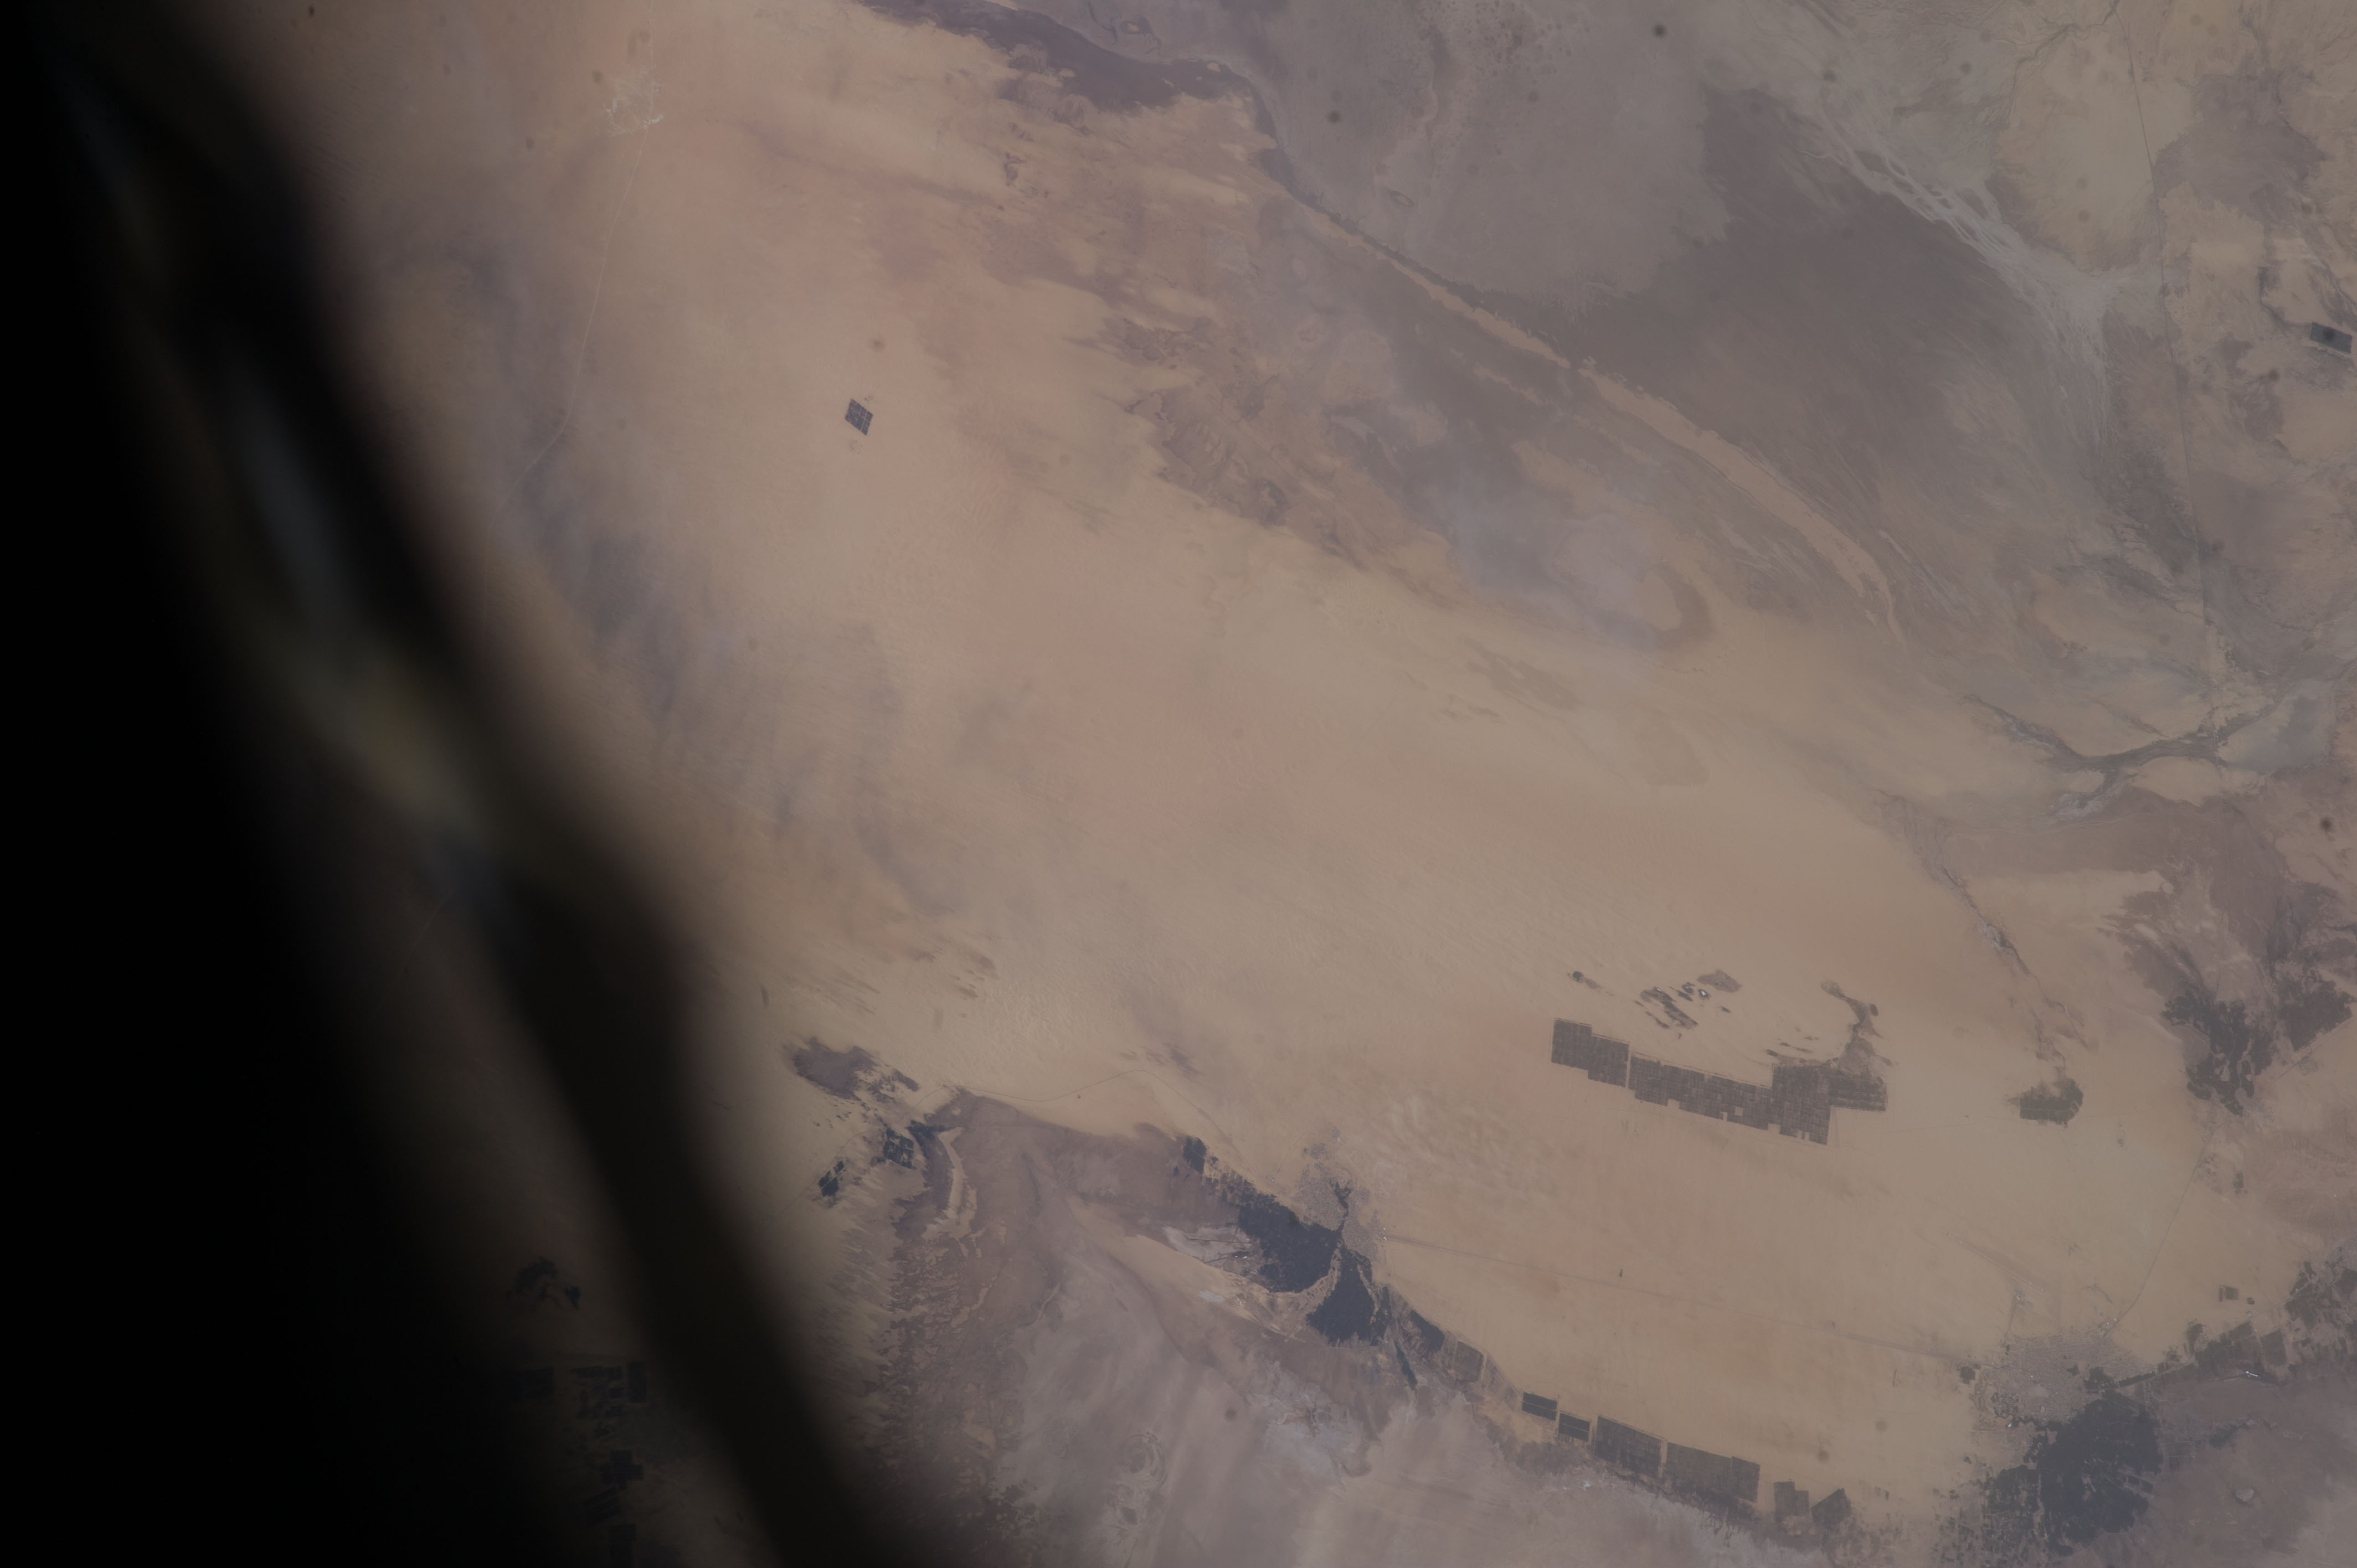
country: TUNISIA
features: NAFTA FARMLAND, DESERT, MOUNTAINS
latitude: 34.0
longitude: 7.8
